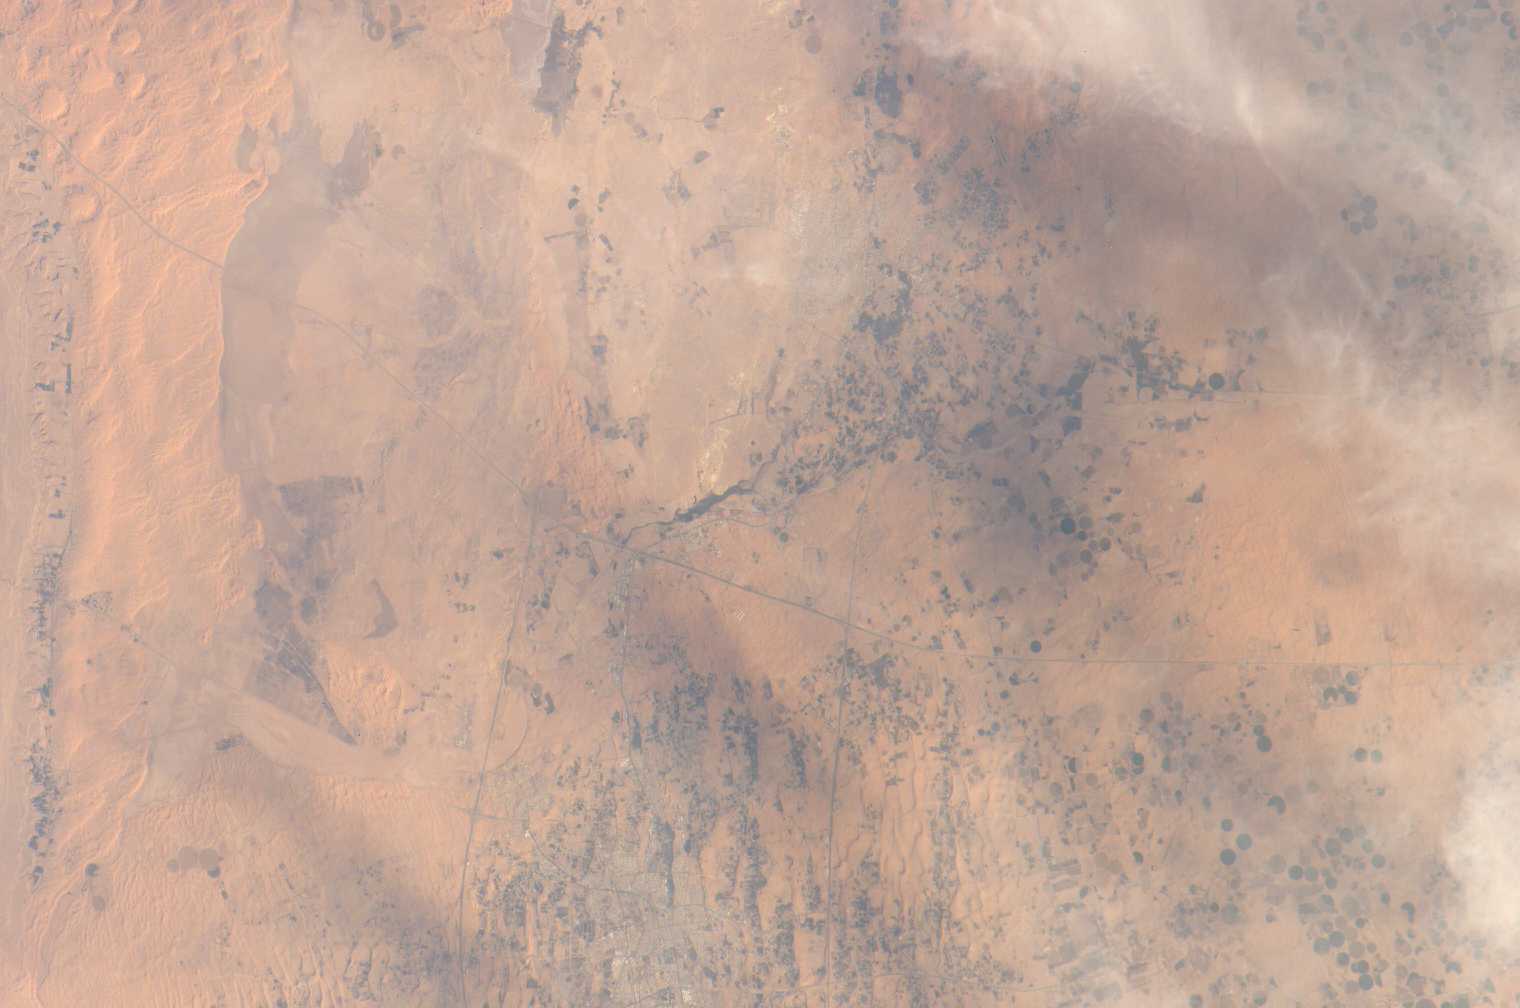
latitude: 26.0
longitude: 44.0
